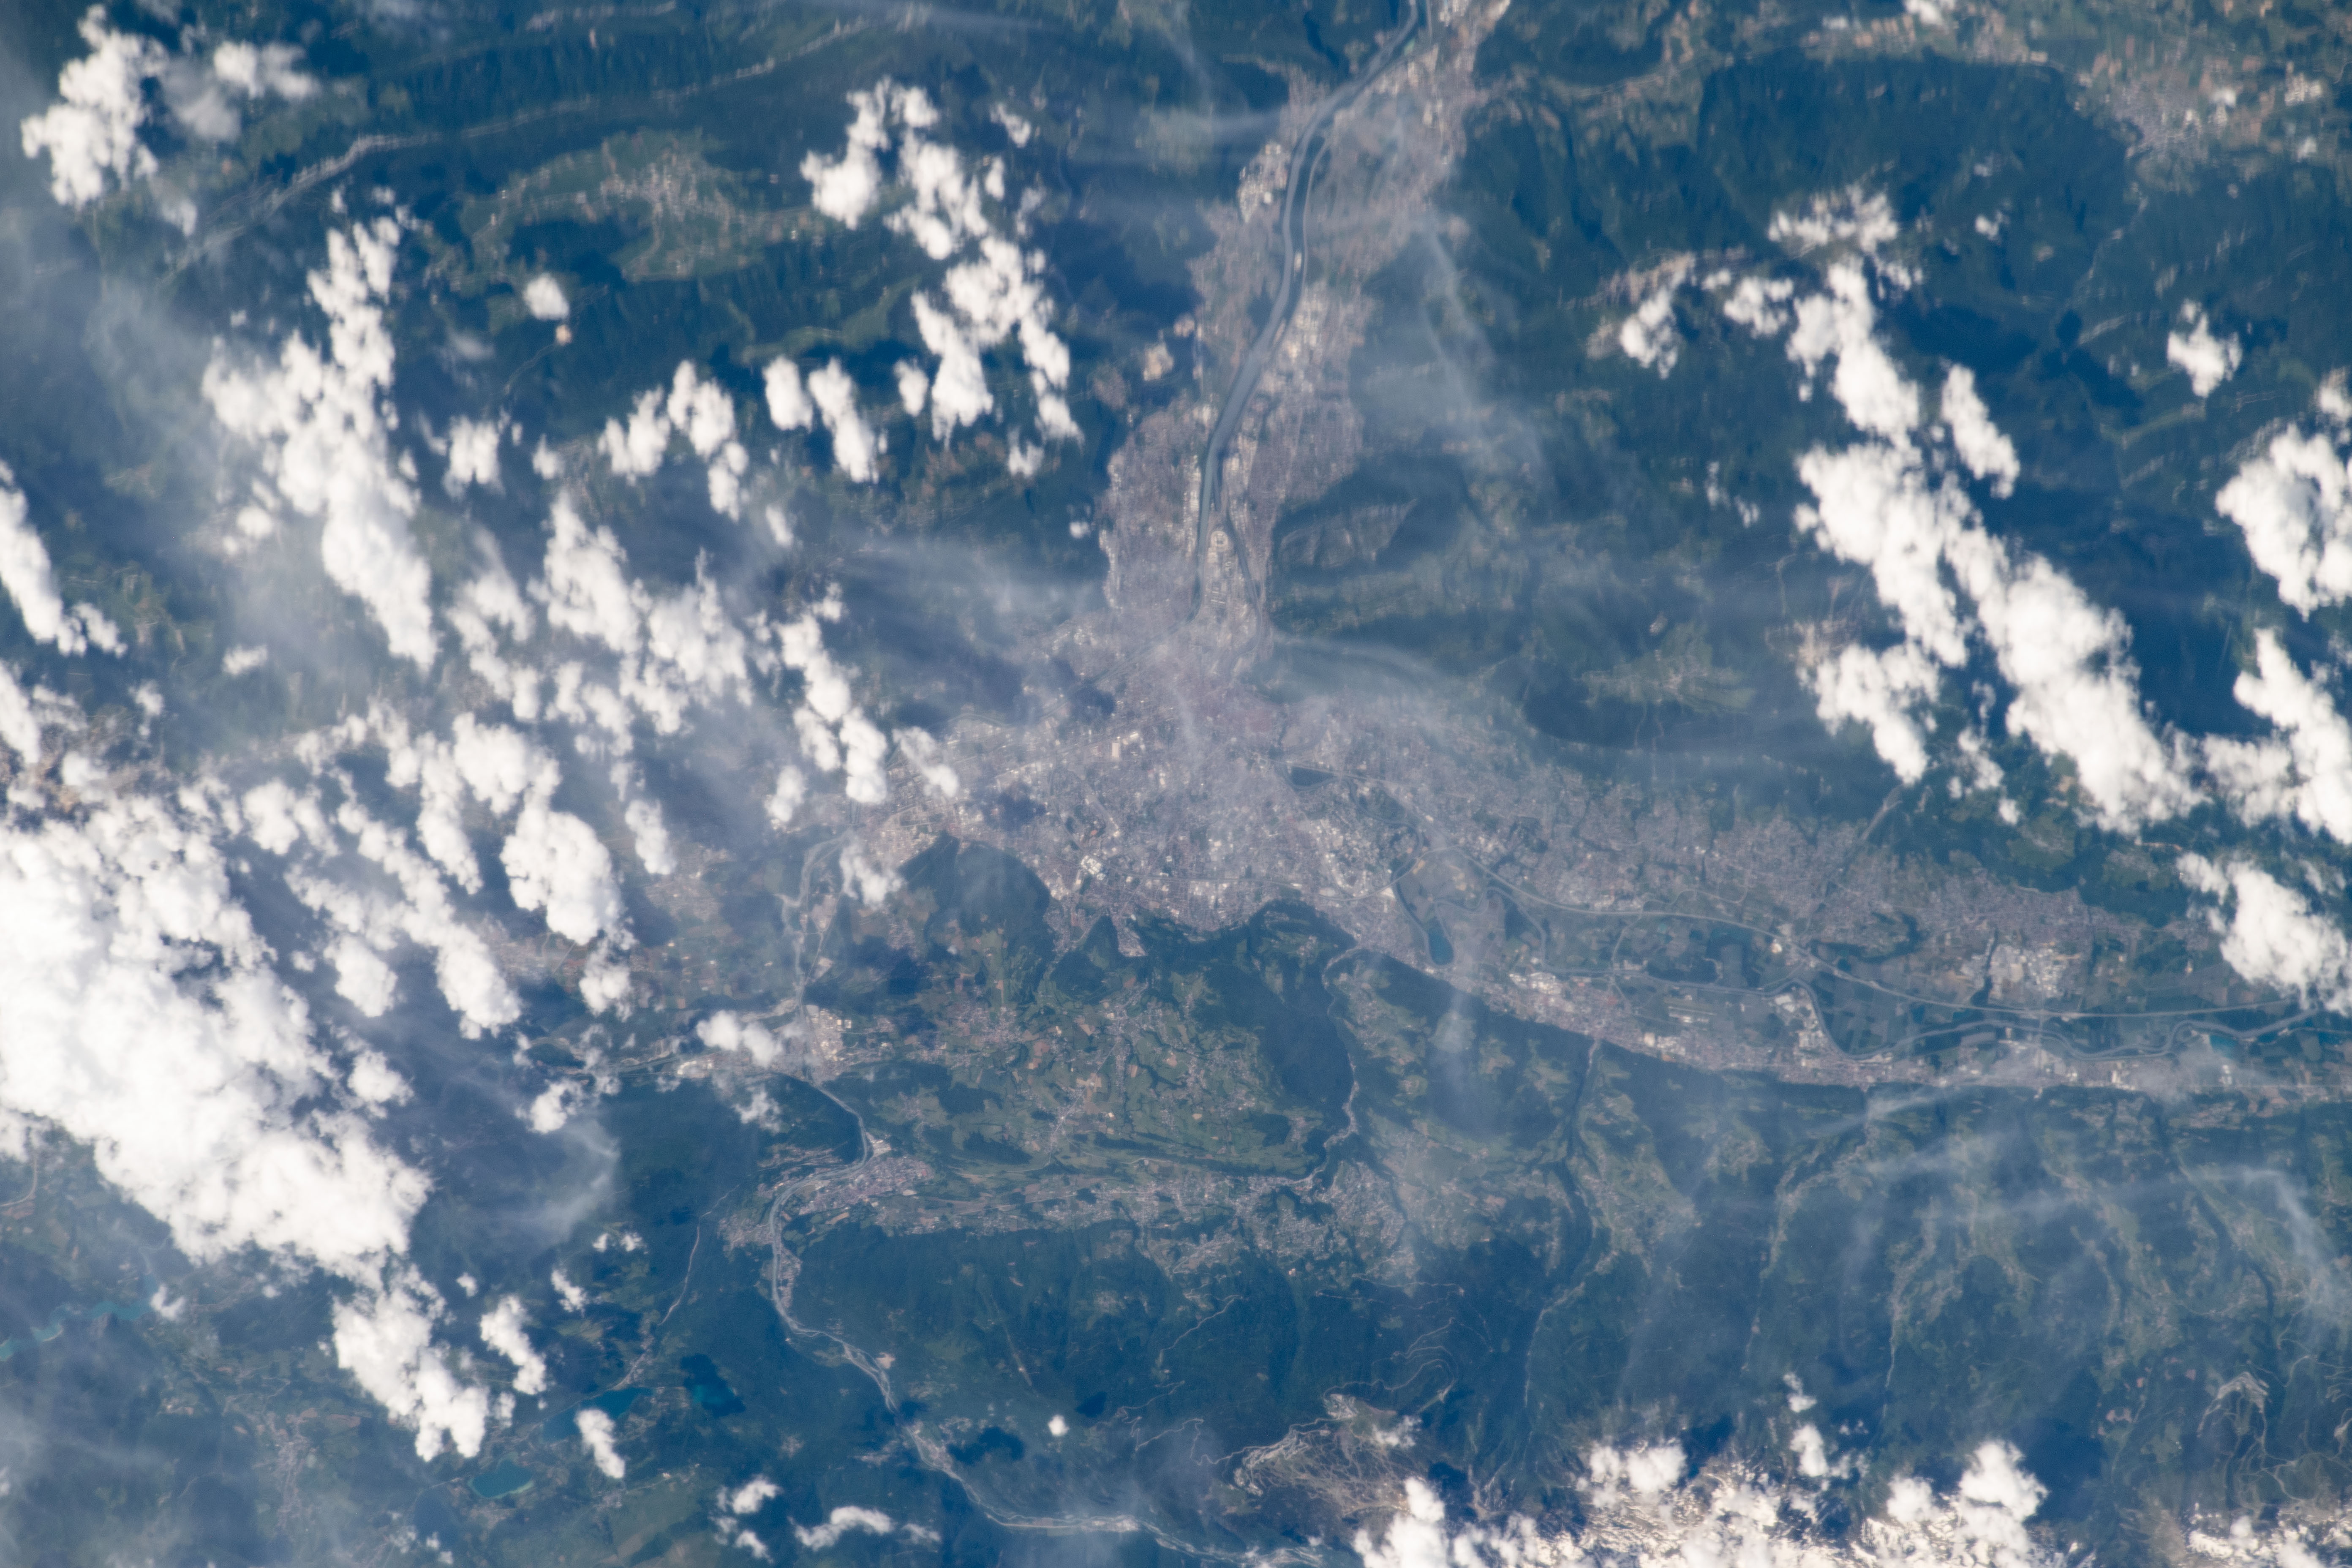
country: FRANCE
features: CROLLES, LAC TAILLAT
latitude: 45.2
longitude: 5.7
